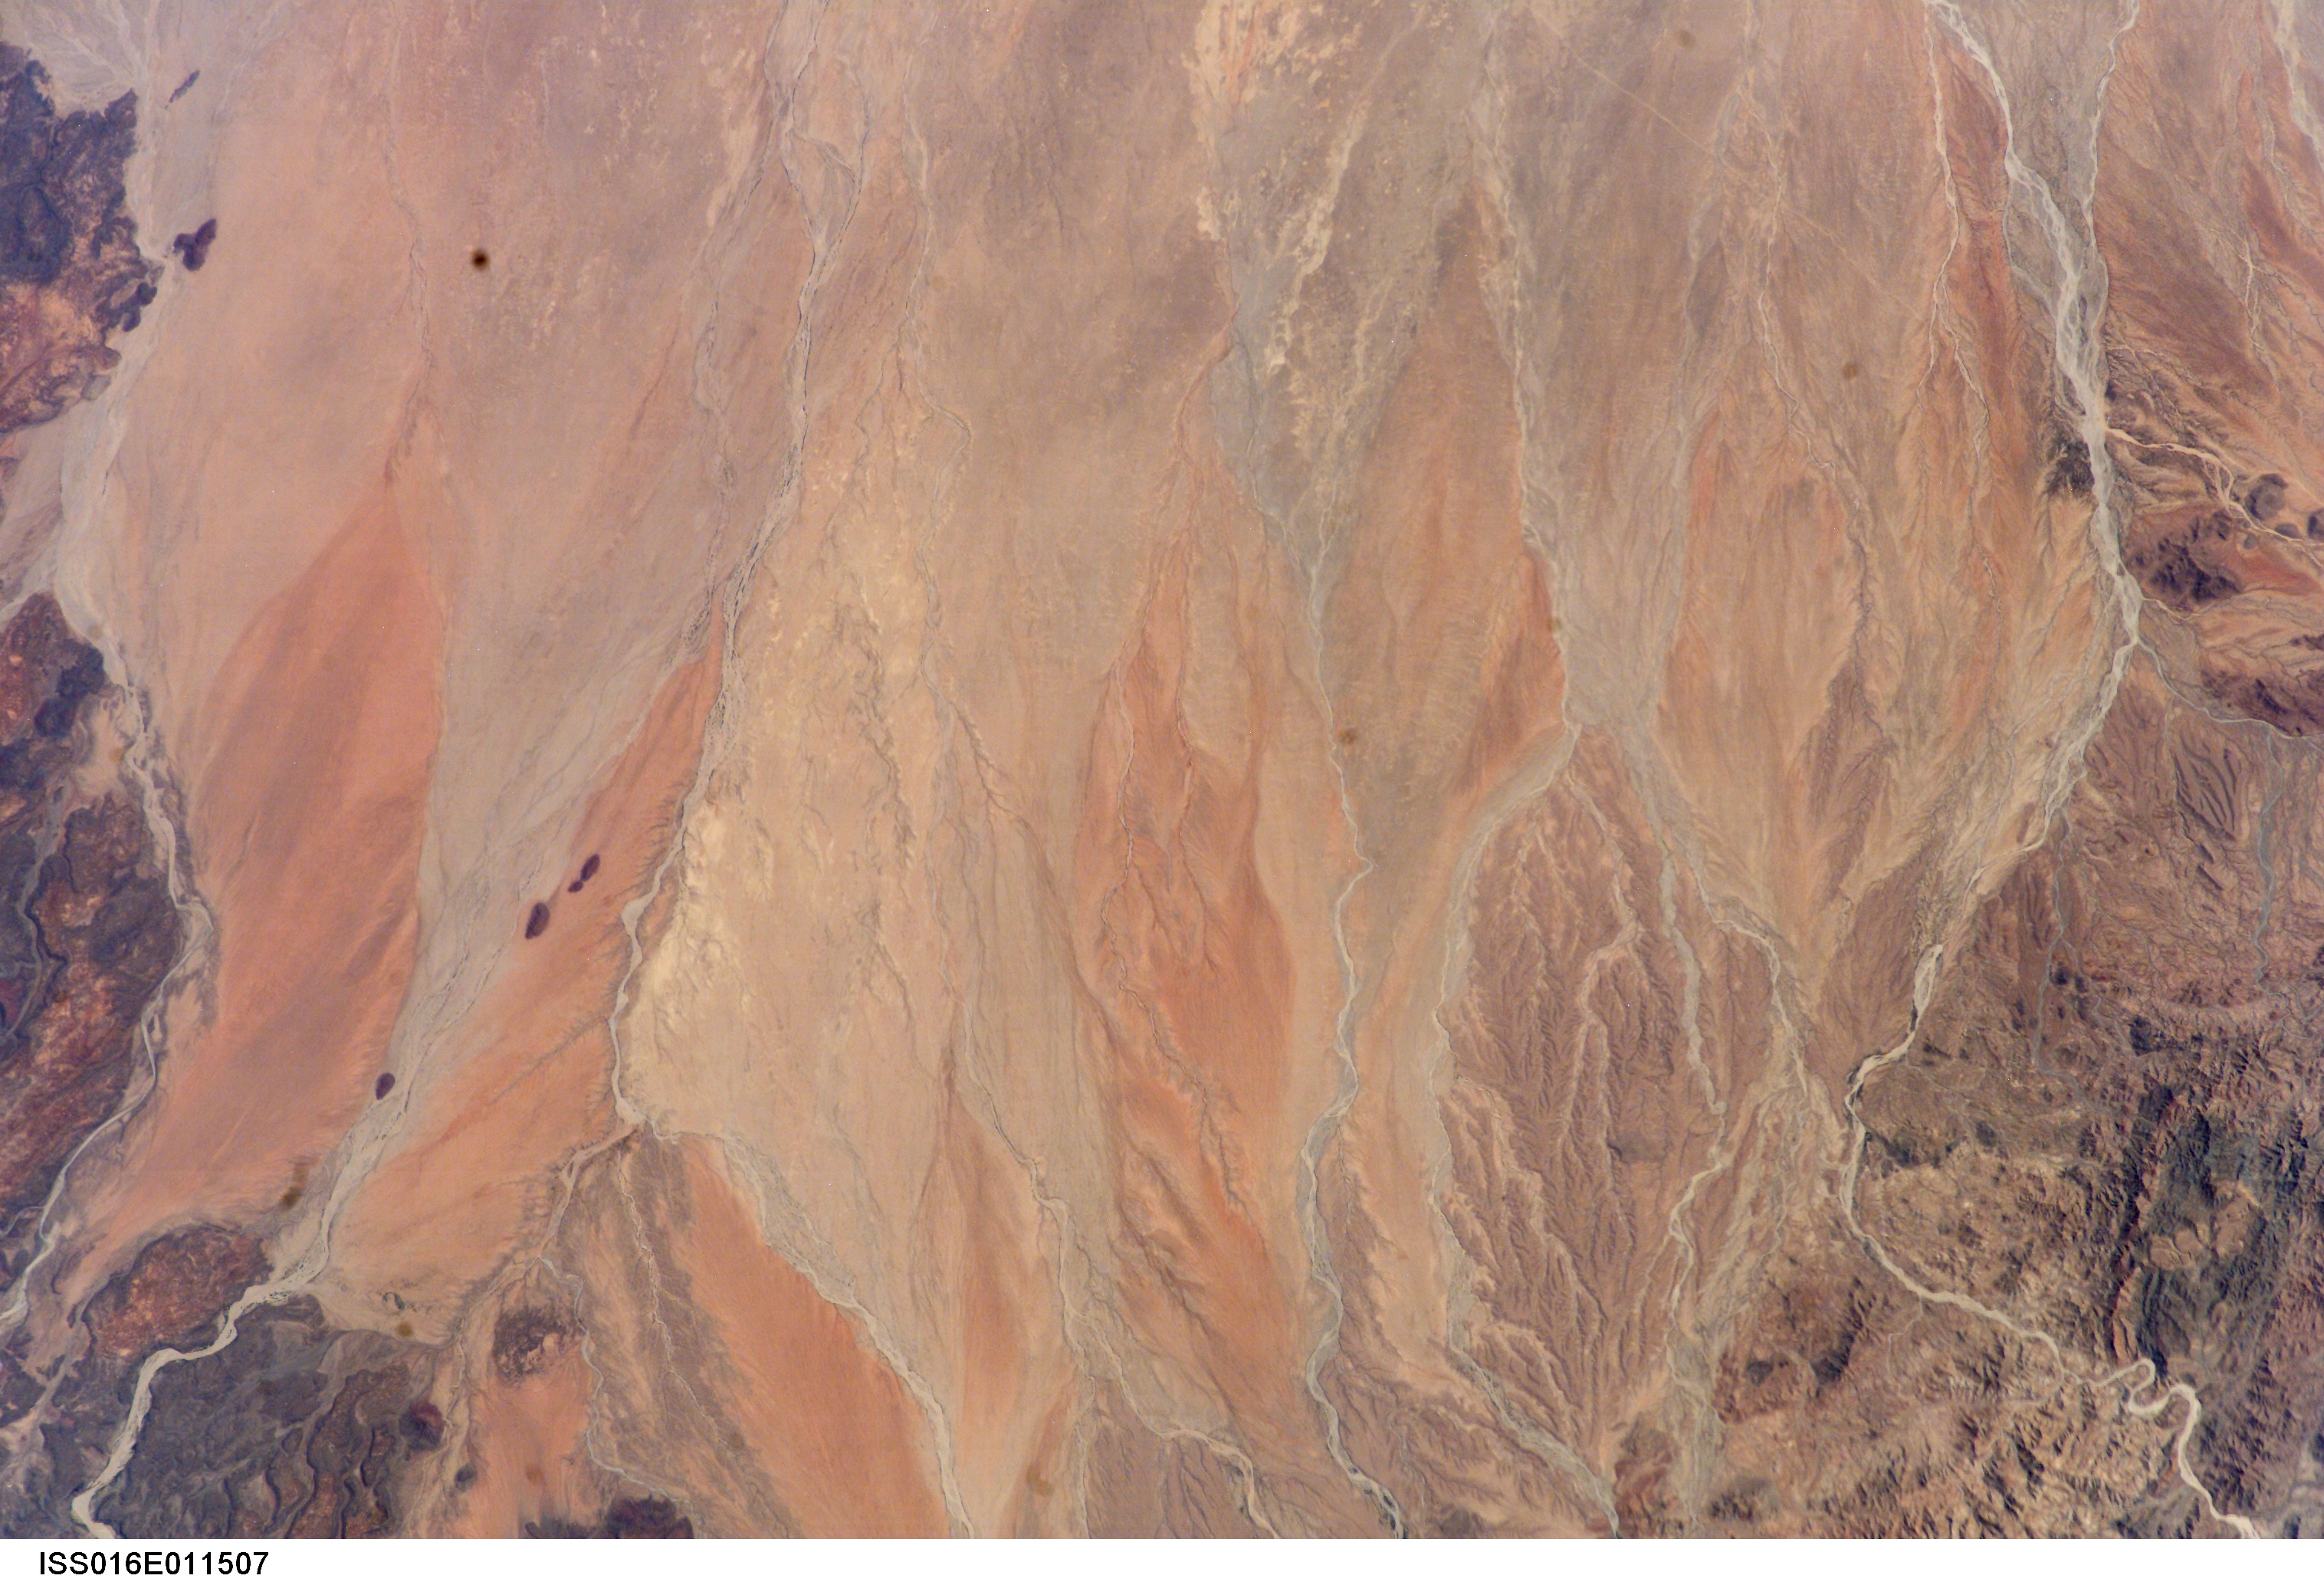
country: SOMALIA
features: THE GUBAN, LAVA FIELDS, WADIS
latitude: 10.5
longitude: 43.0
